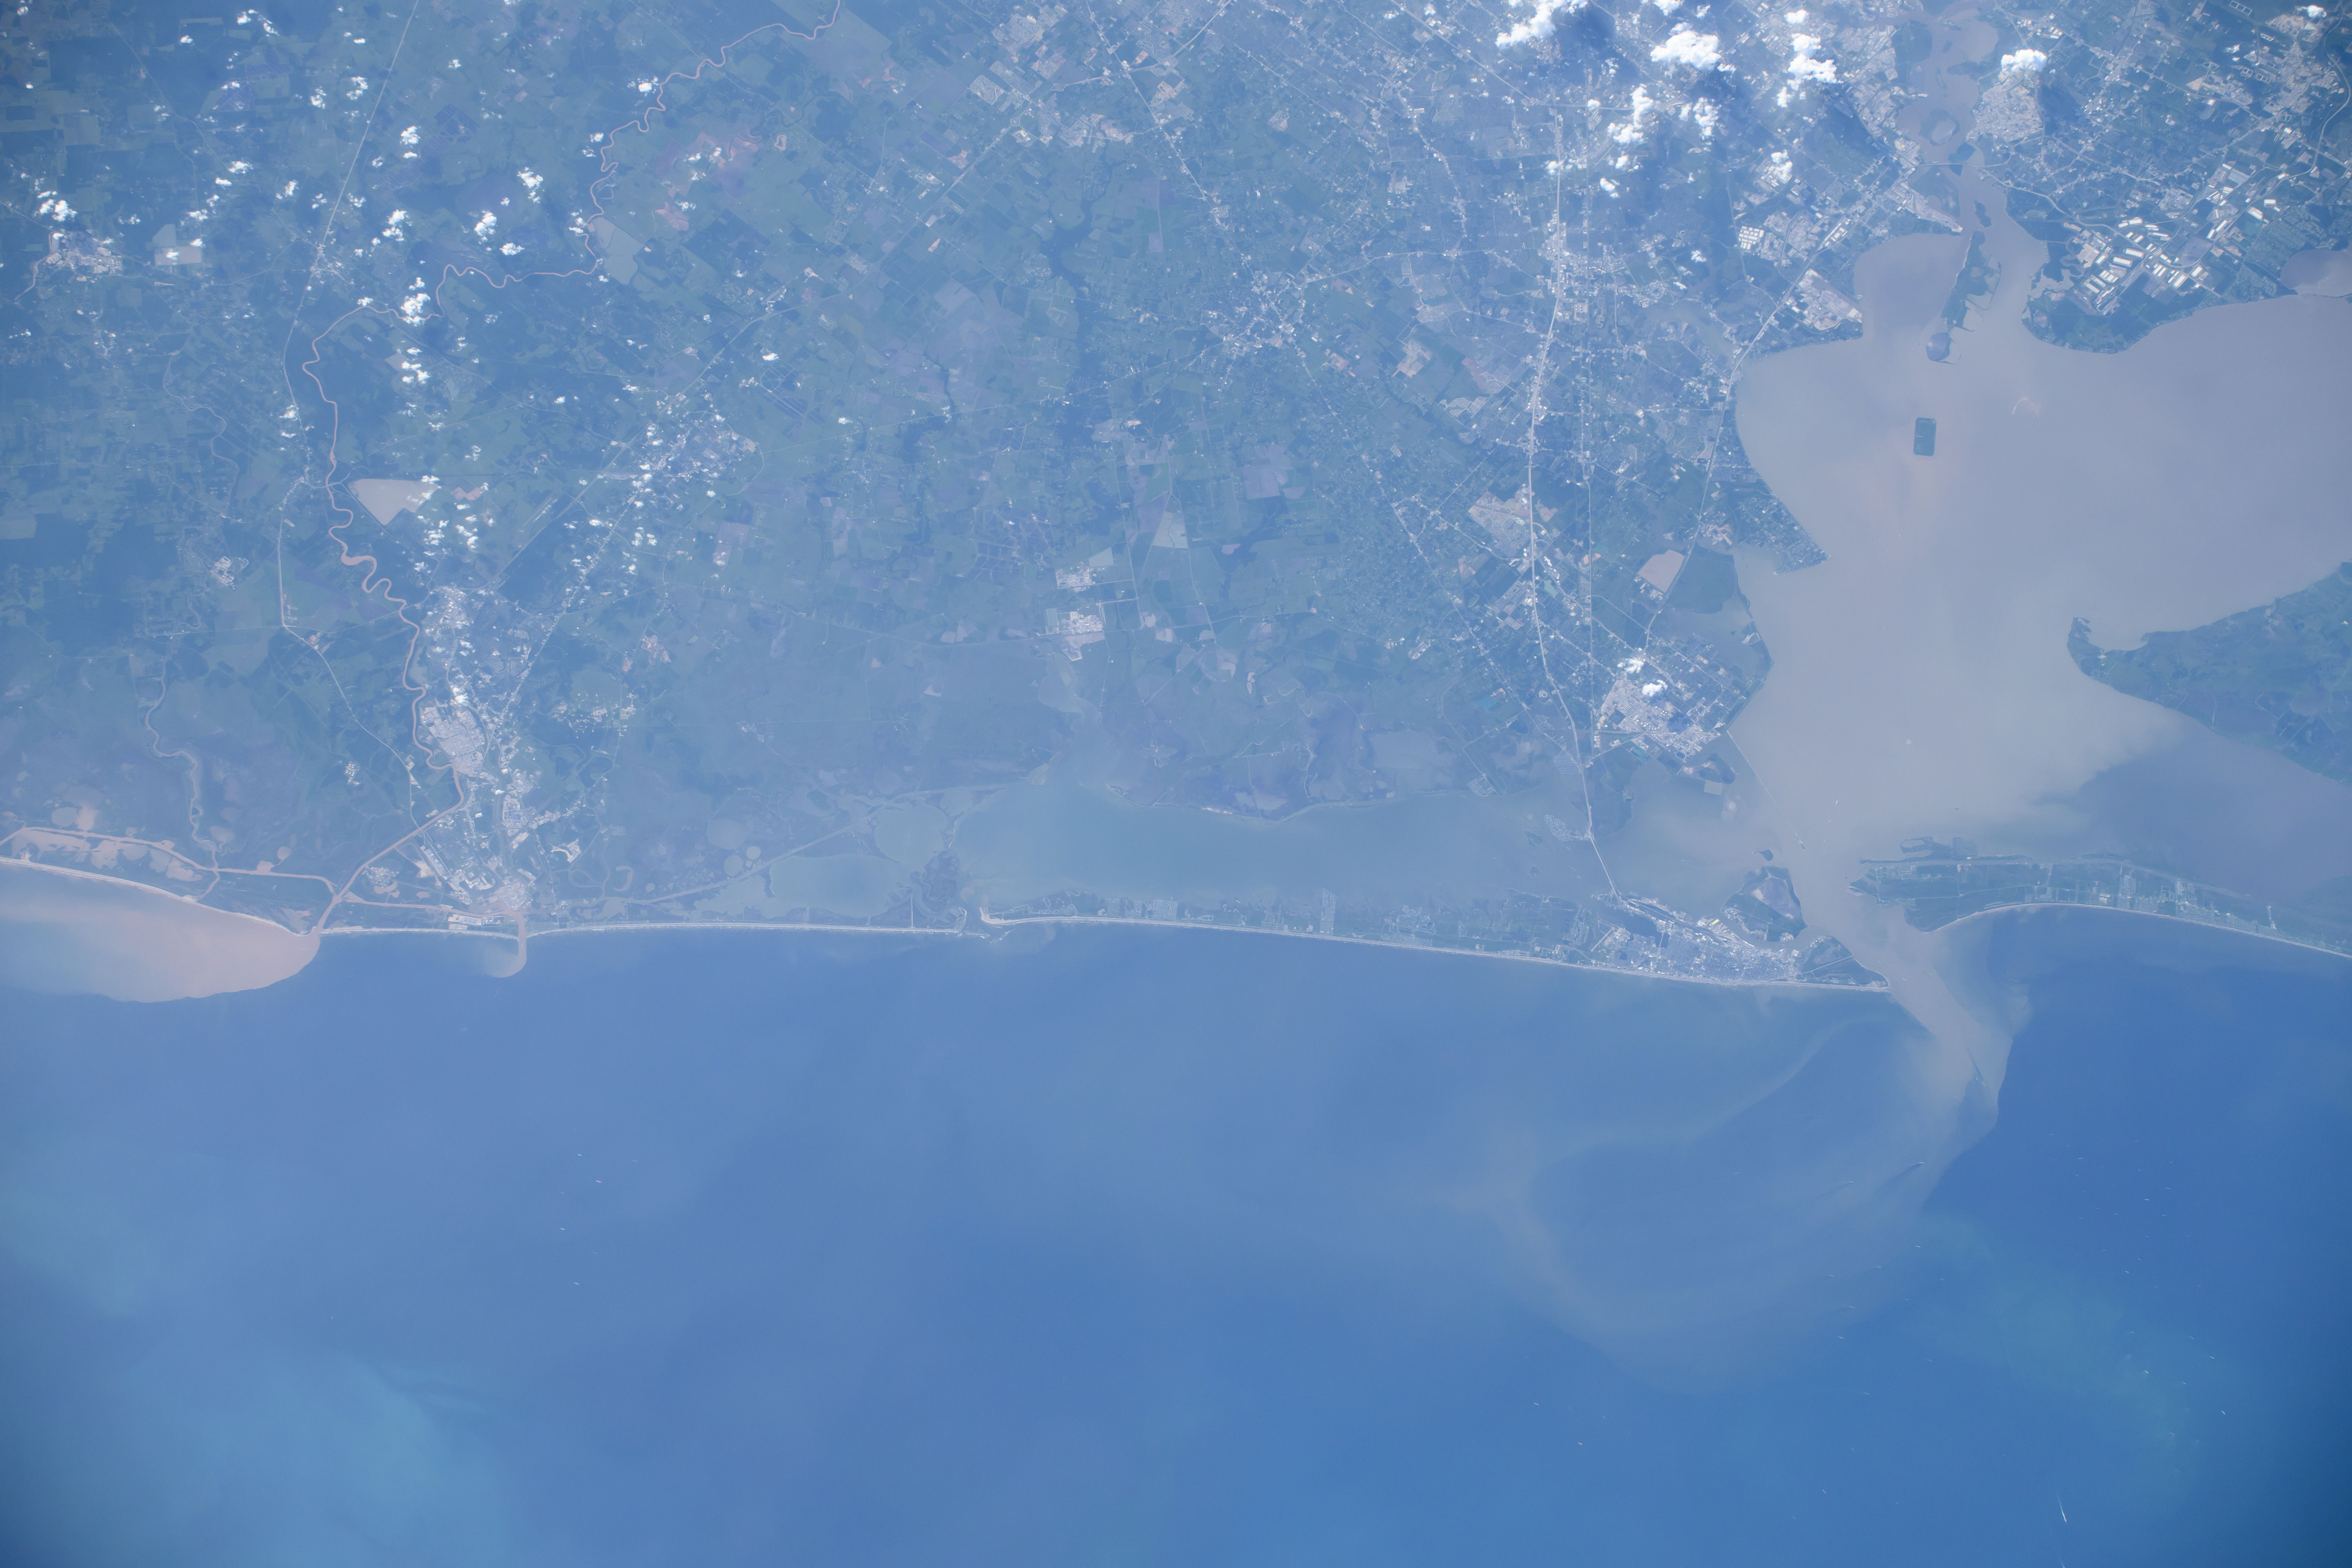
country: USA-TEXAS
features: JAMAICA BEACH, WEST BAY, GALVESTON, TEXAS CITY, GALVESTON BAY
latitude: 29.2
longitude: -95.1
